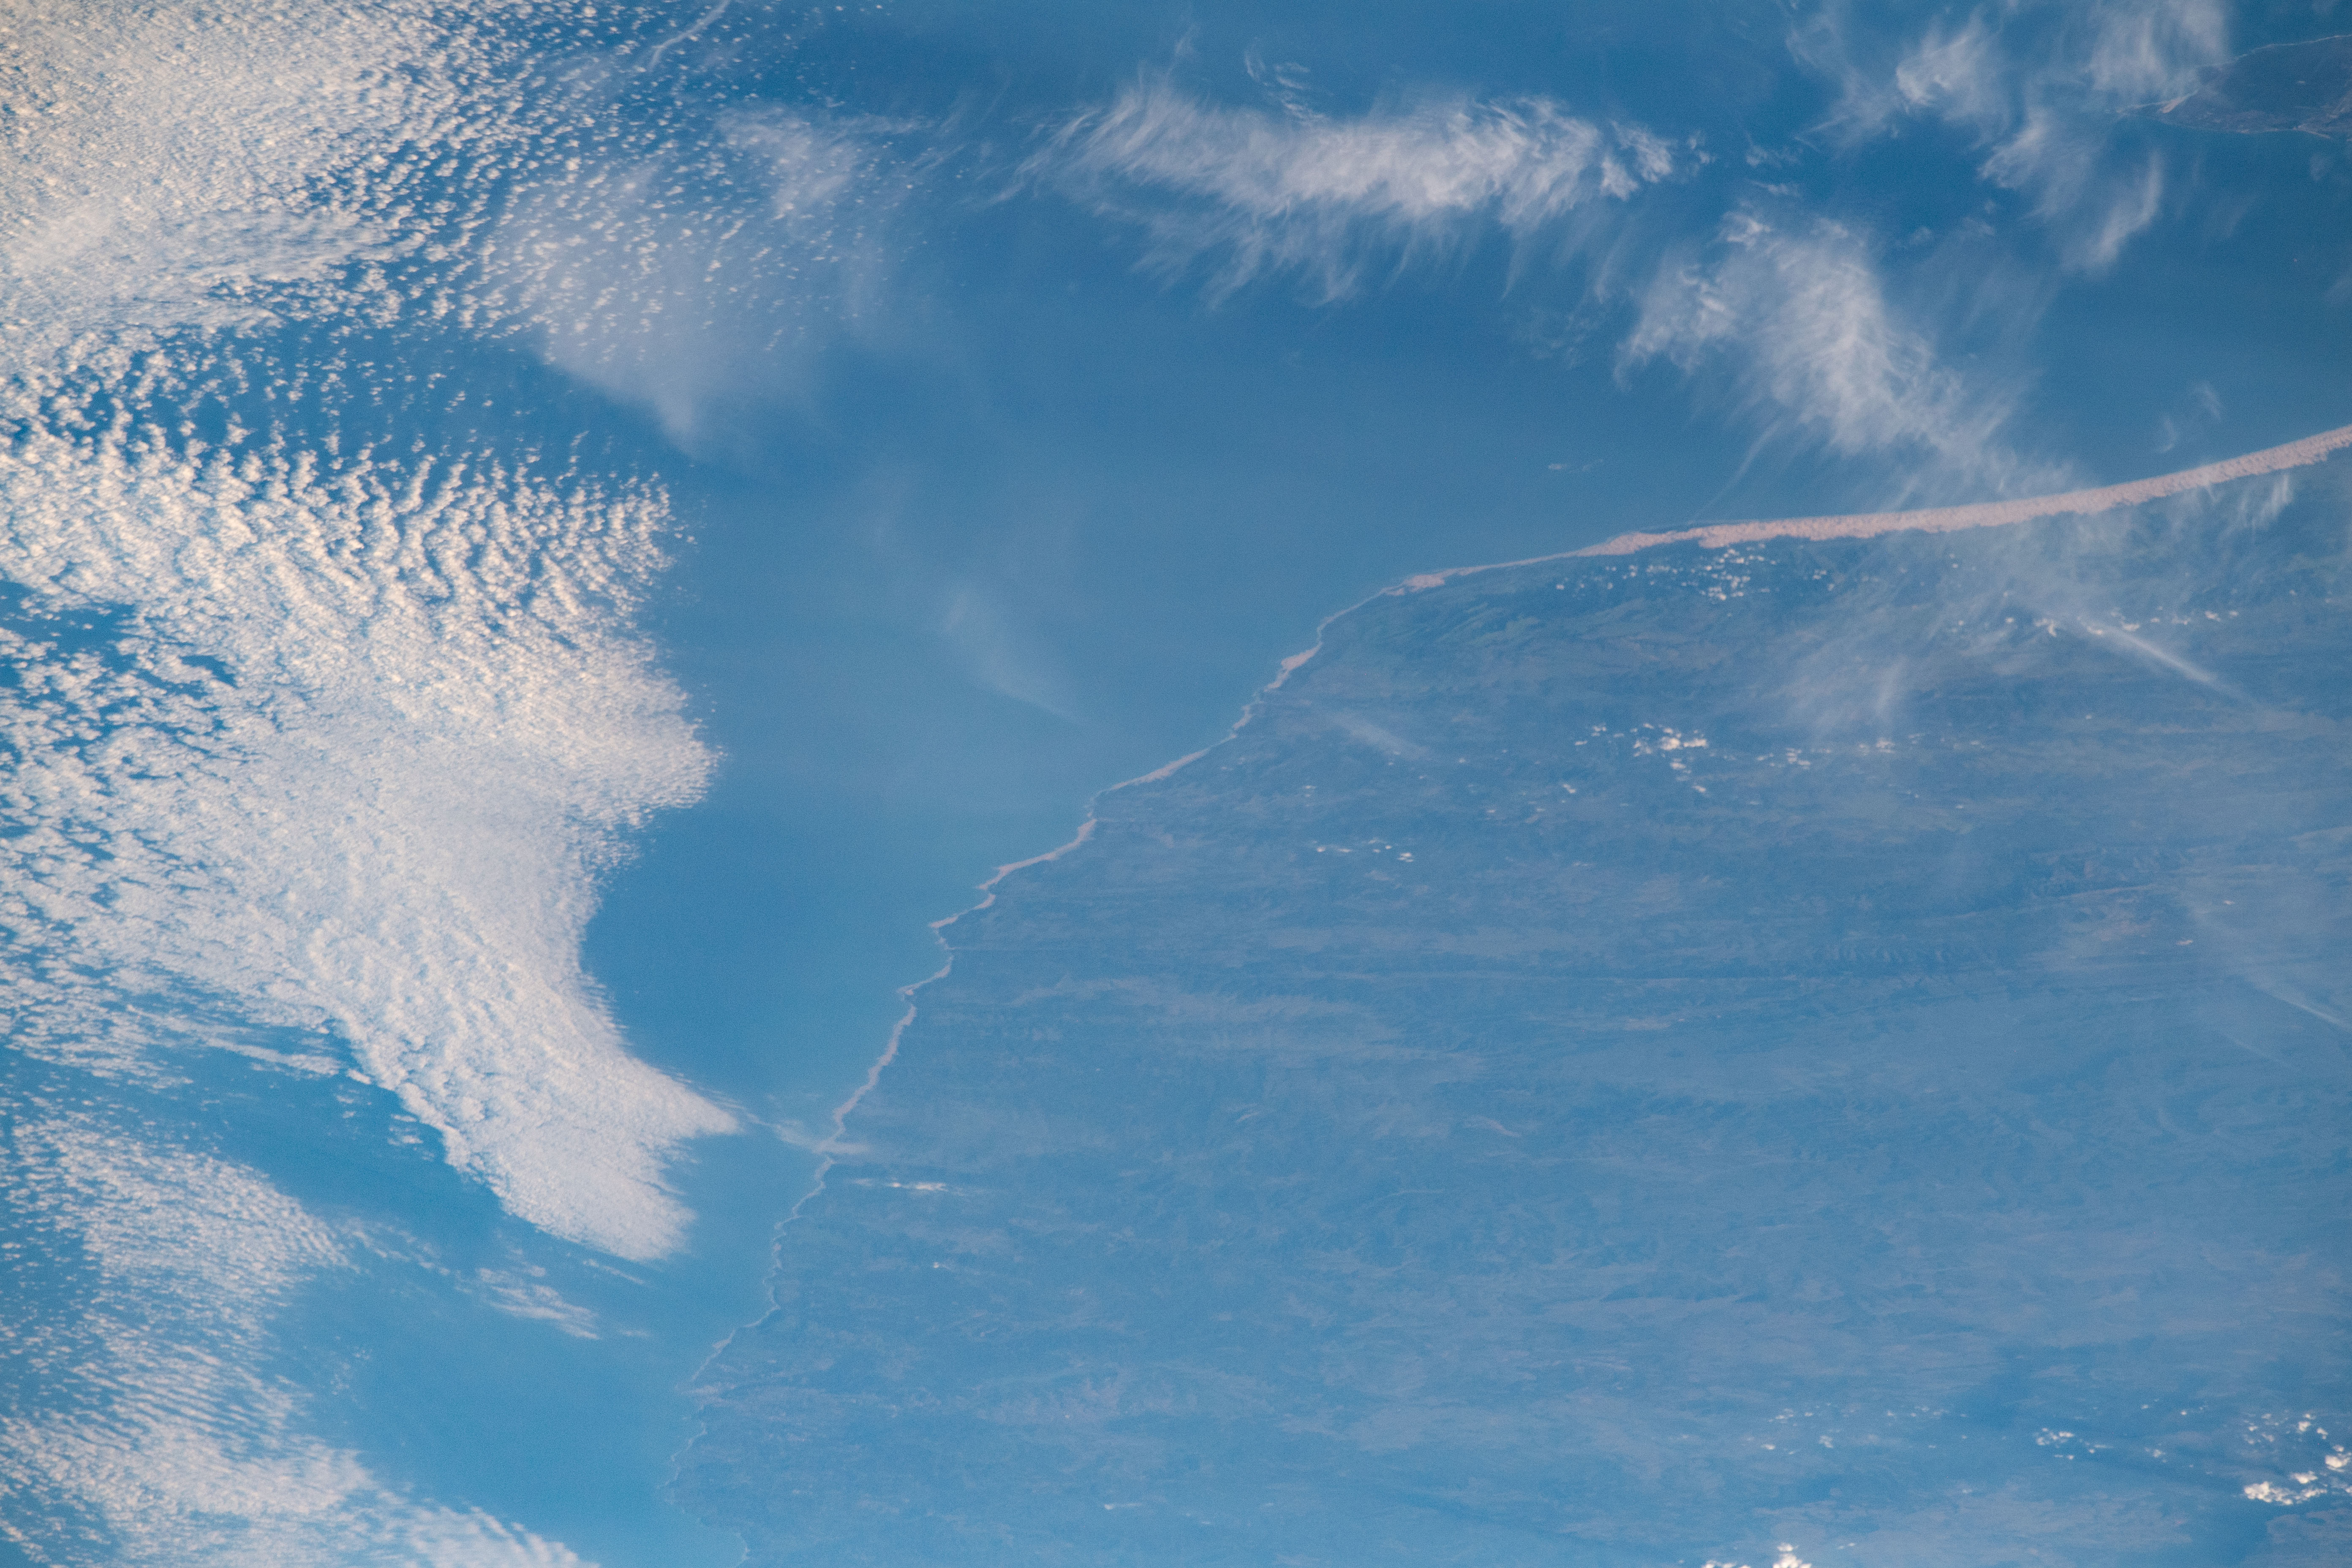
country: REPUBLIC SOUTH AFRICA
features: ALEXANDRIA, WATERLOO BAY
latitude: -33.7
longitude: 26.8
